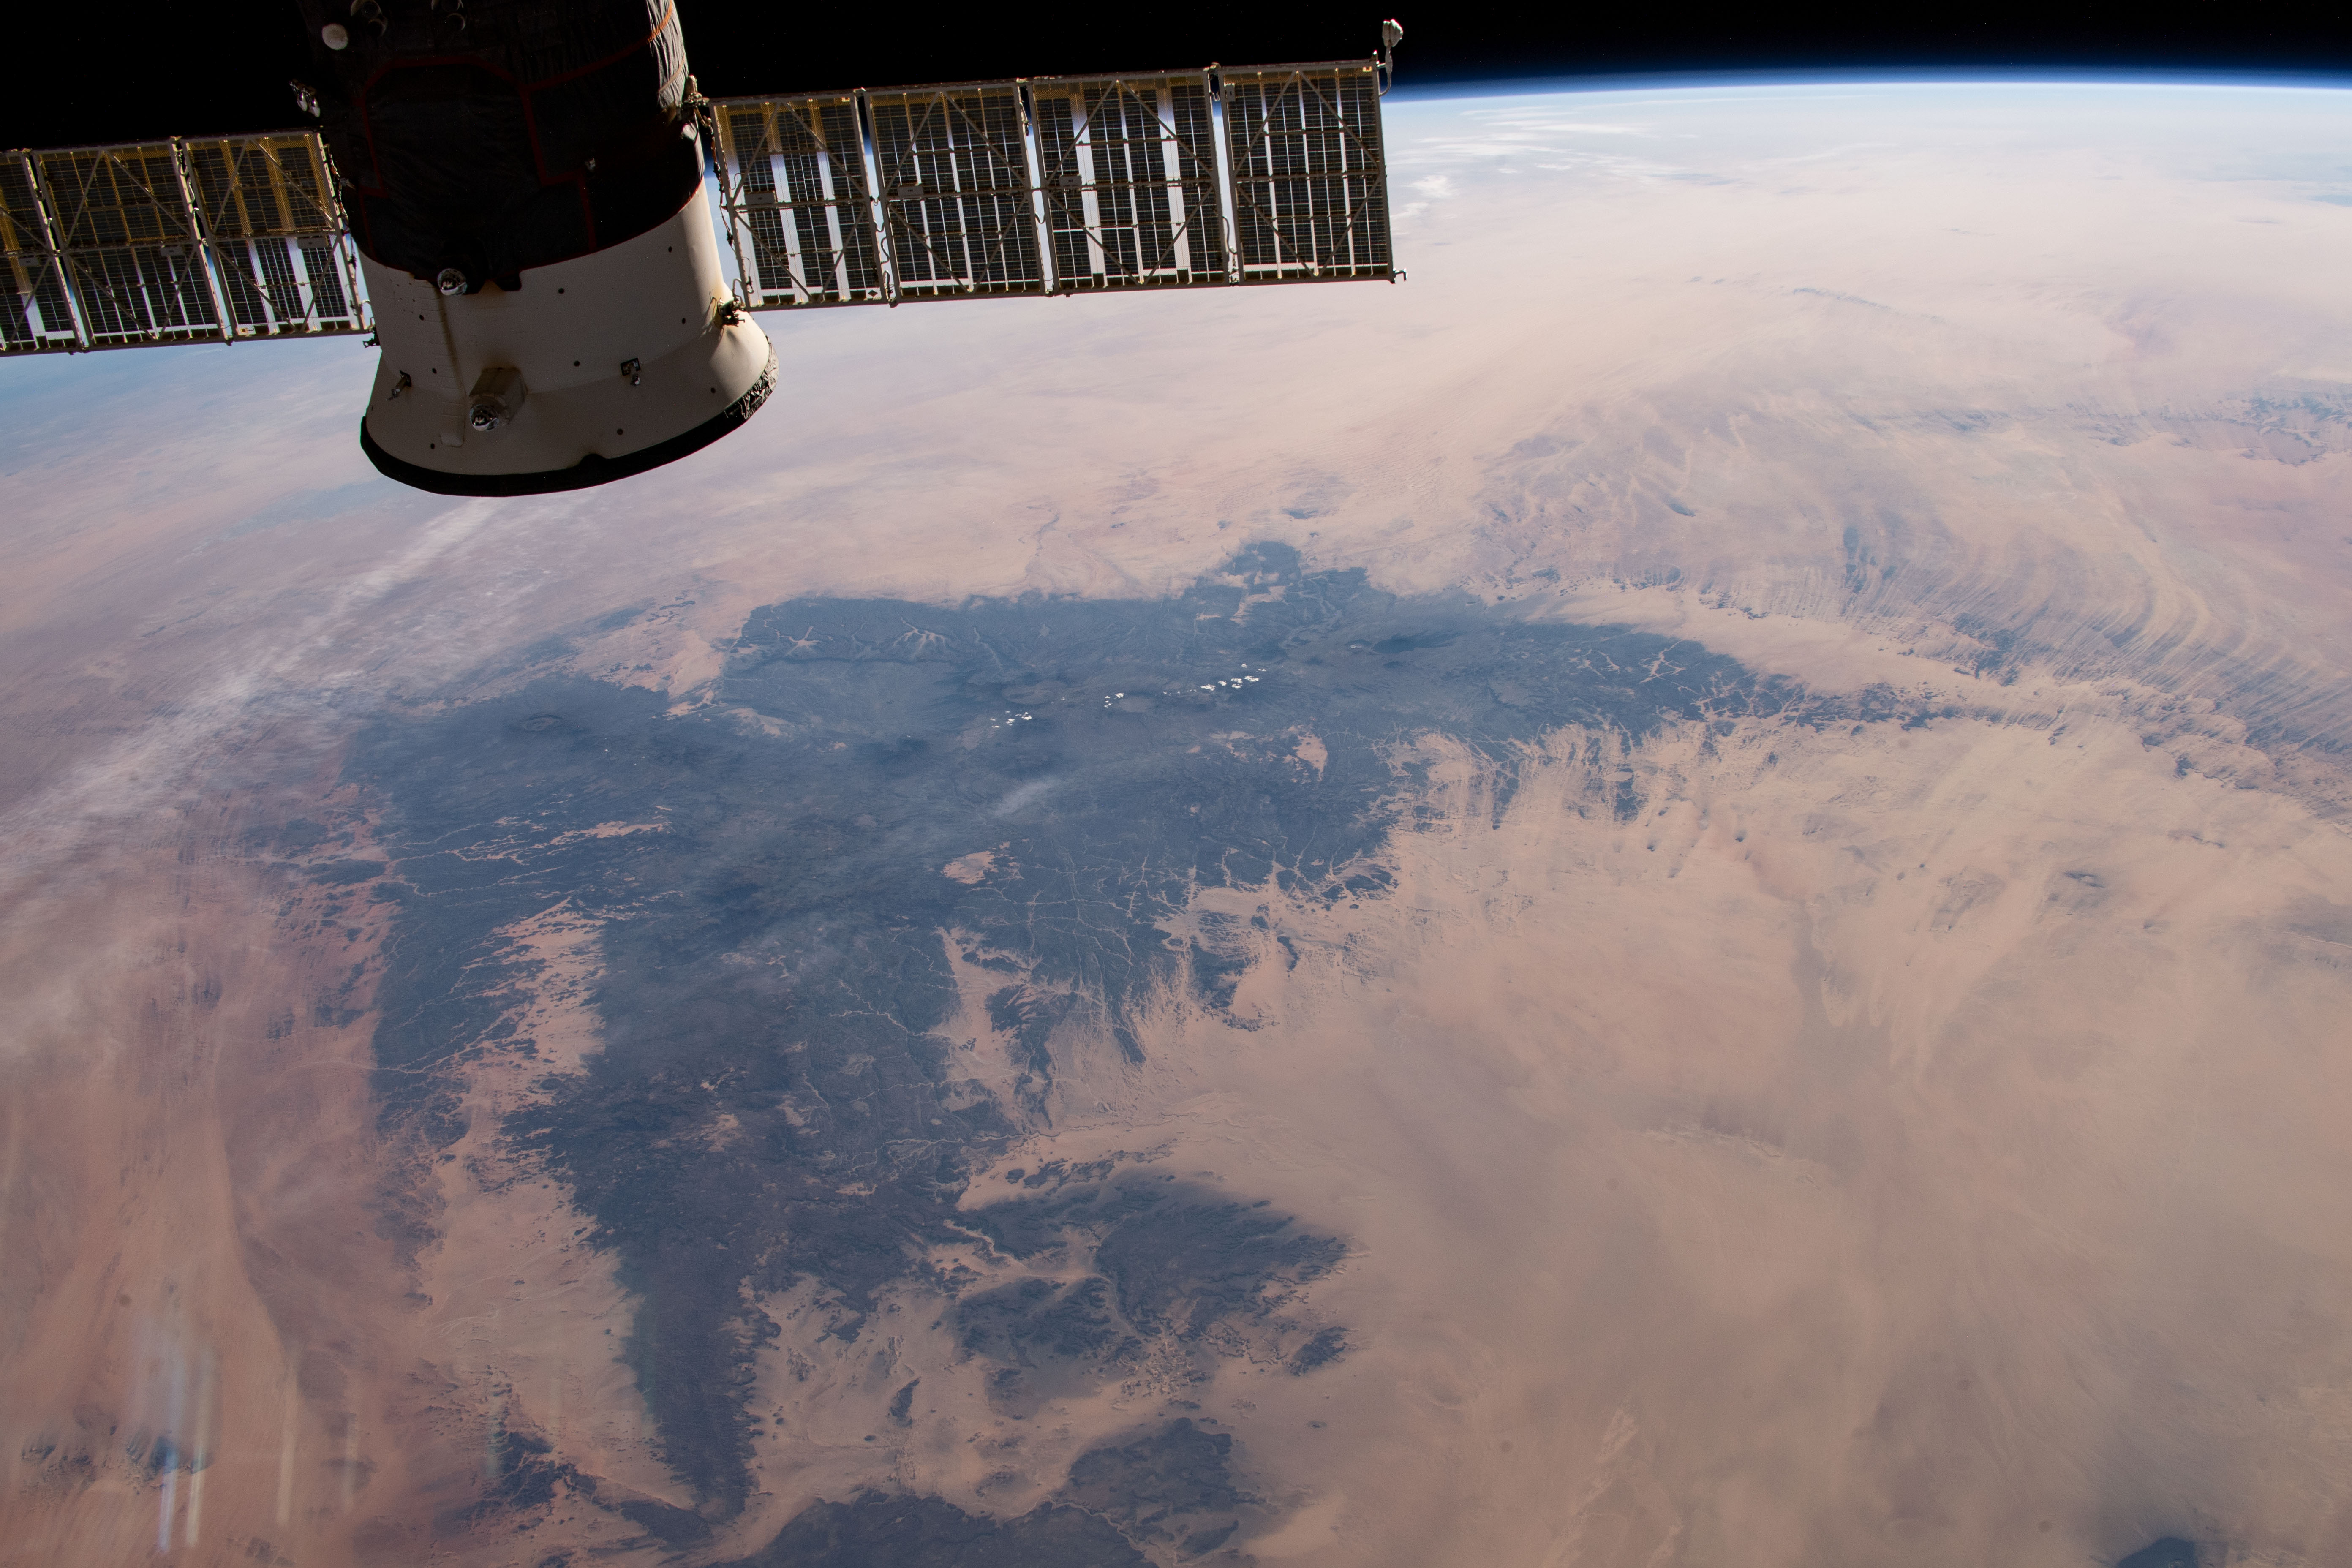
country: CHAD
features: TIBESTI MOUNTAINS, SAHARA DESERT
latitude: 21.5
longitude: 17.0
